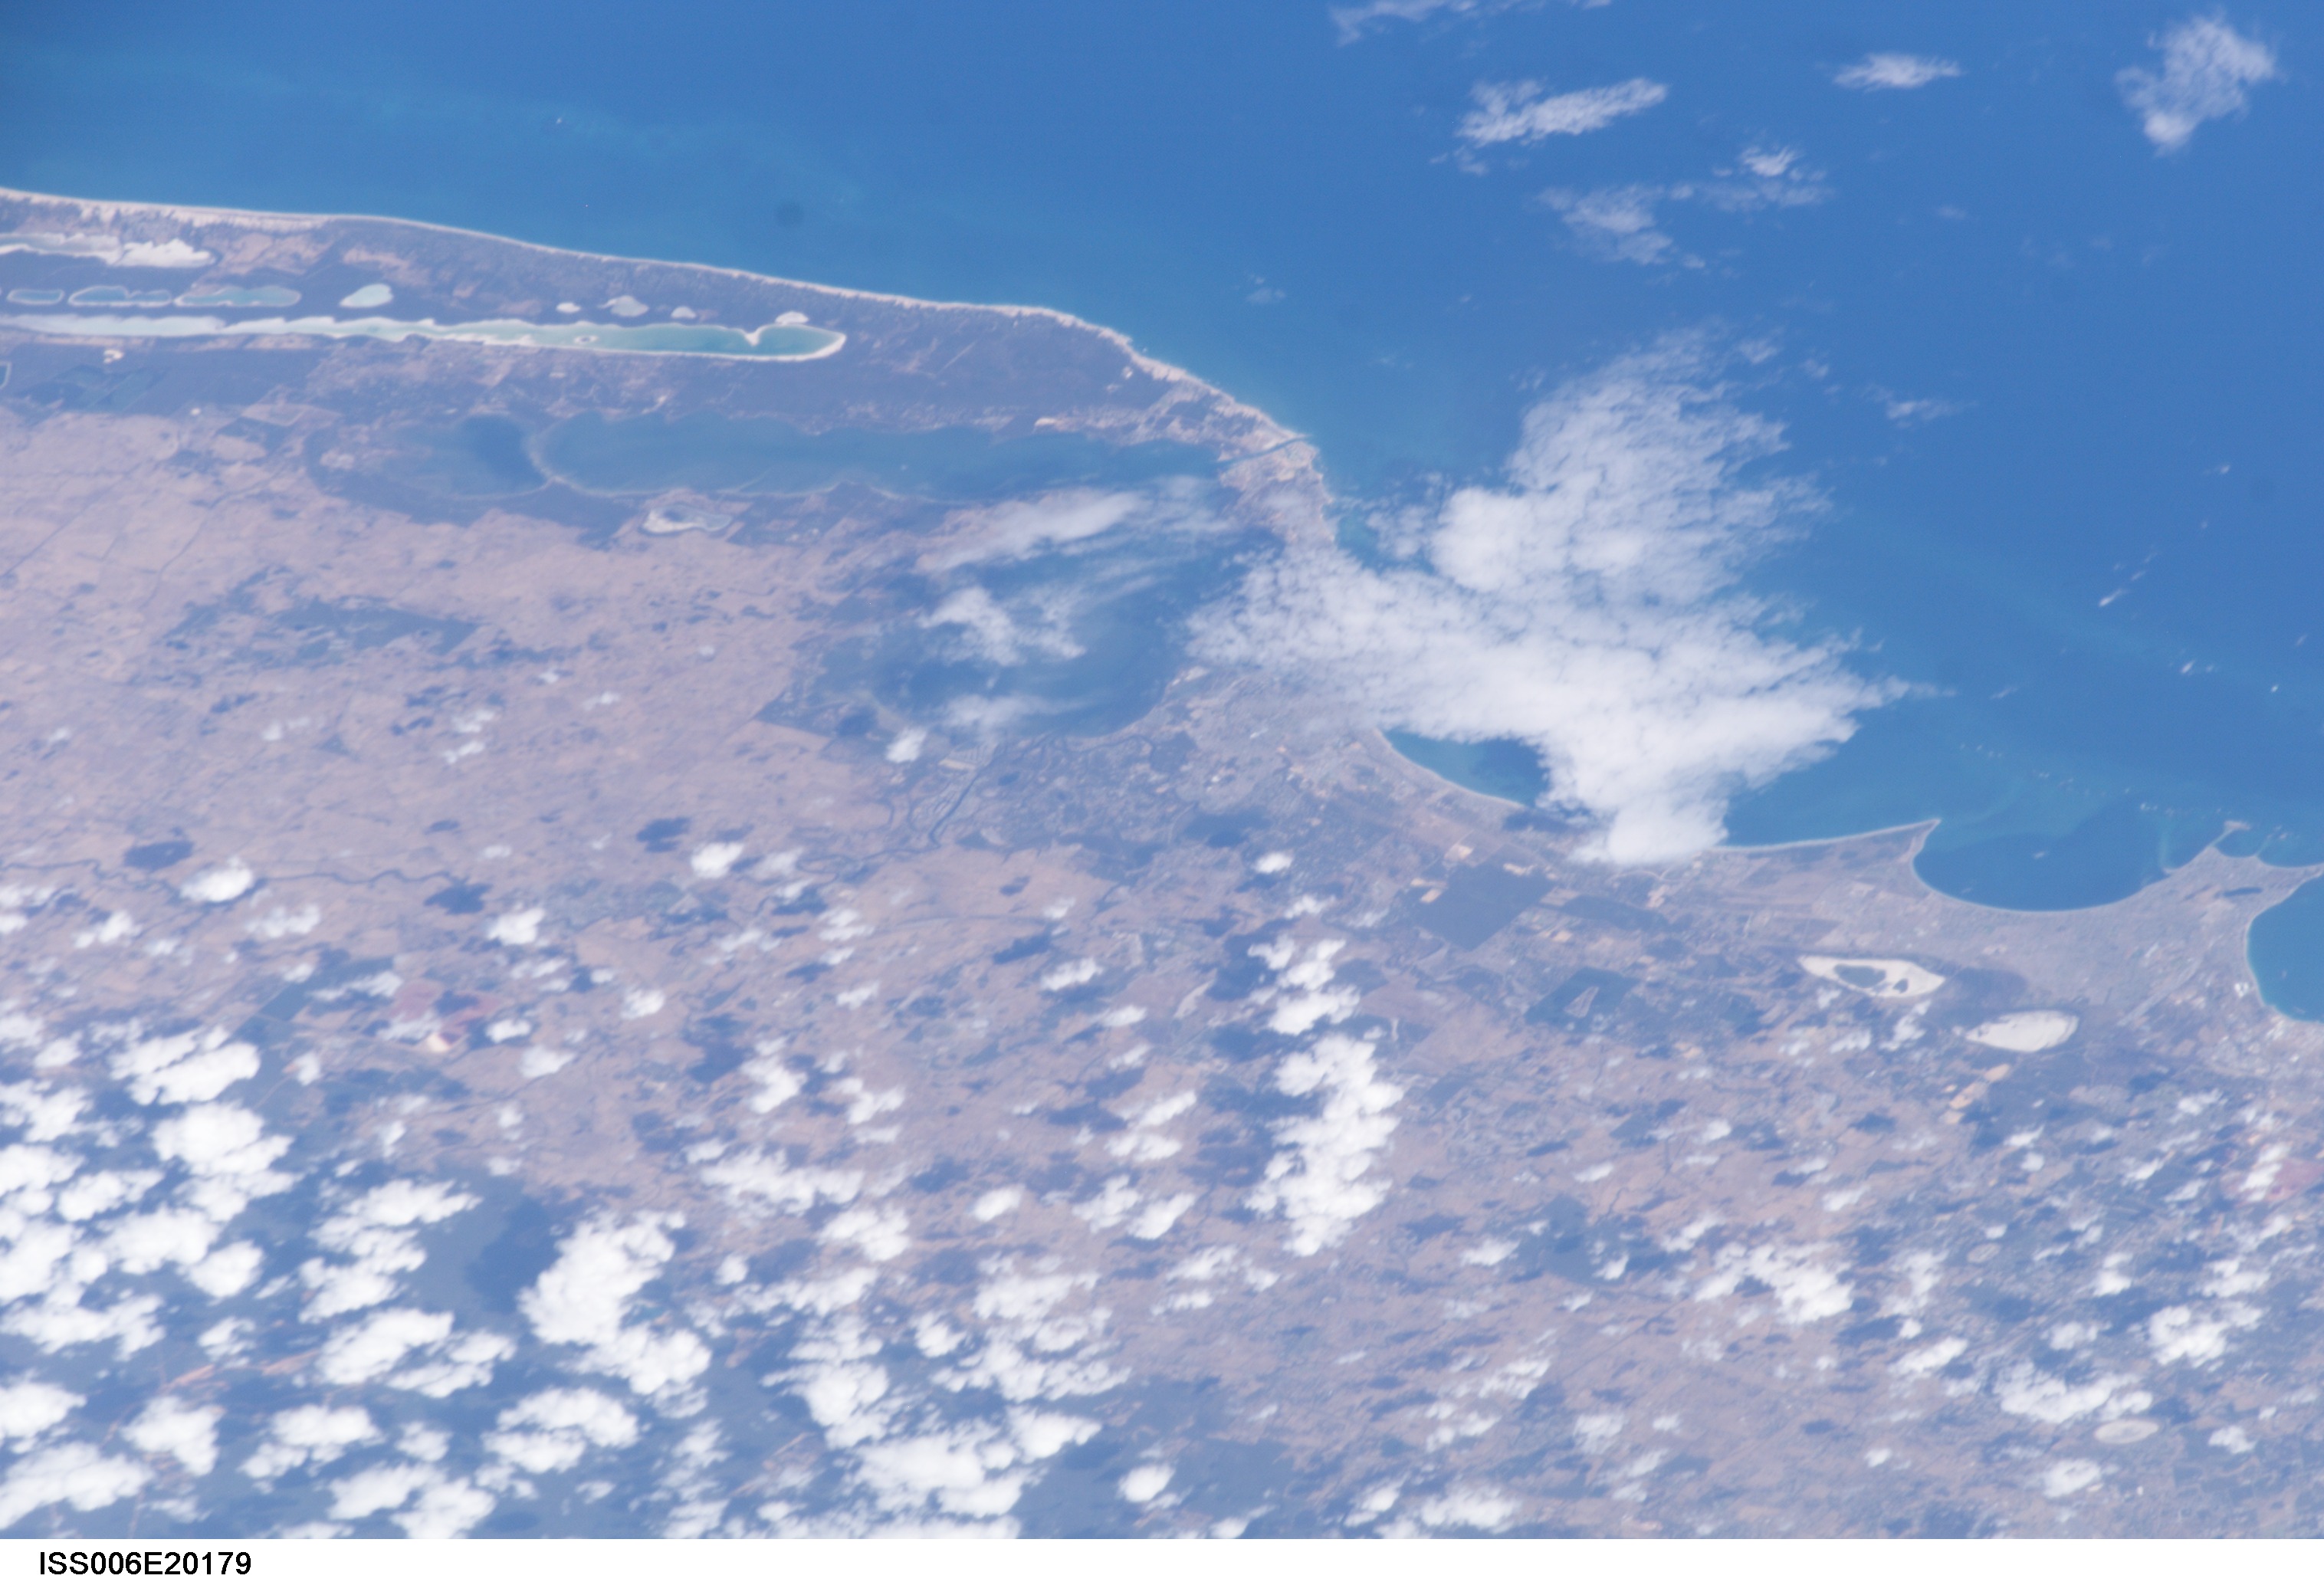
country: AUSTRALIA-WA
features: PEEL INLET, ROCKINGHAM
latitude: -32.5
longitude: 115.5
